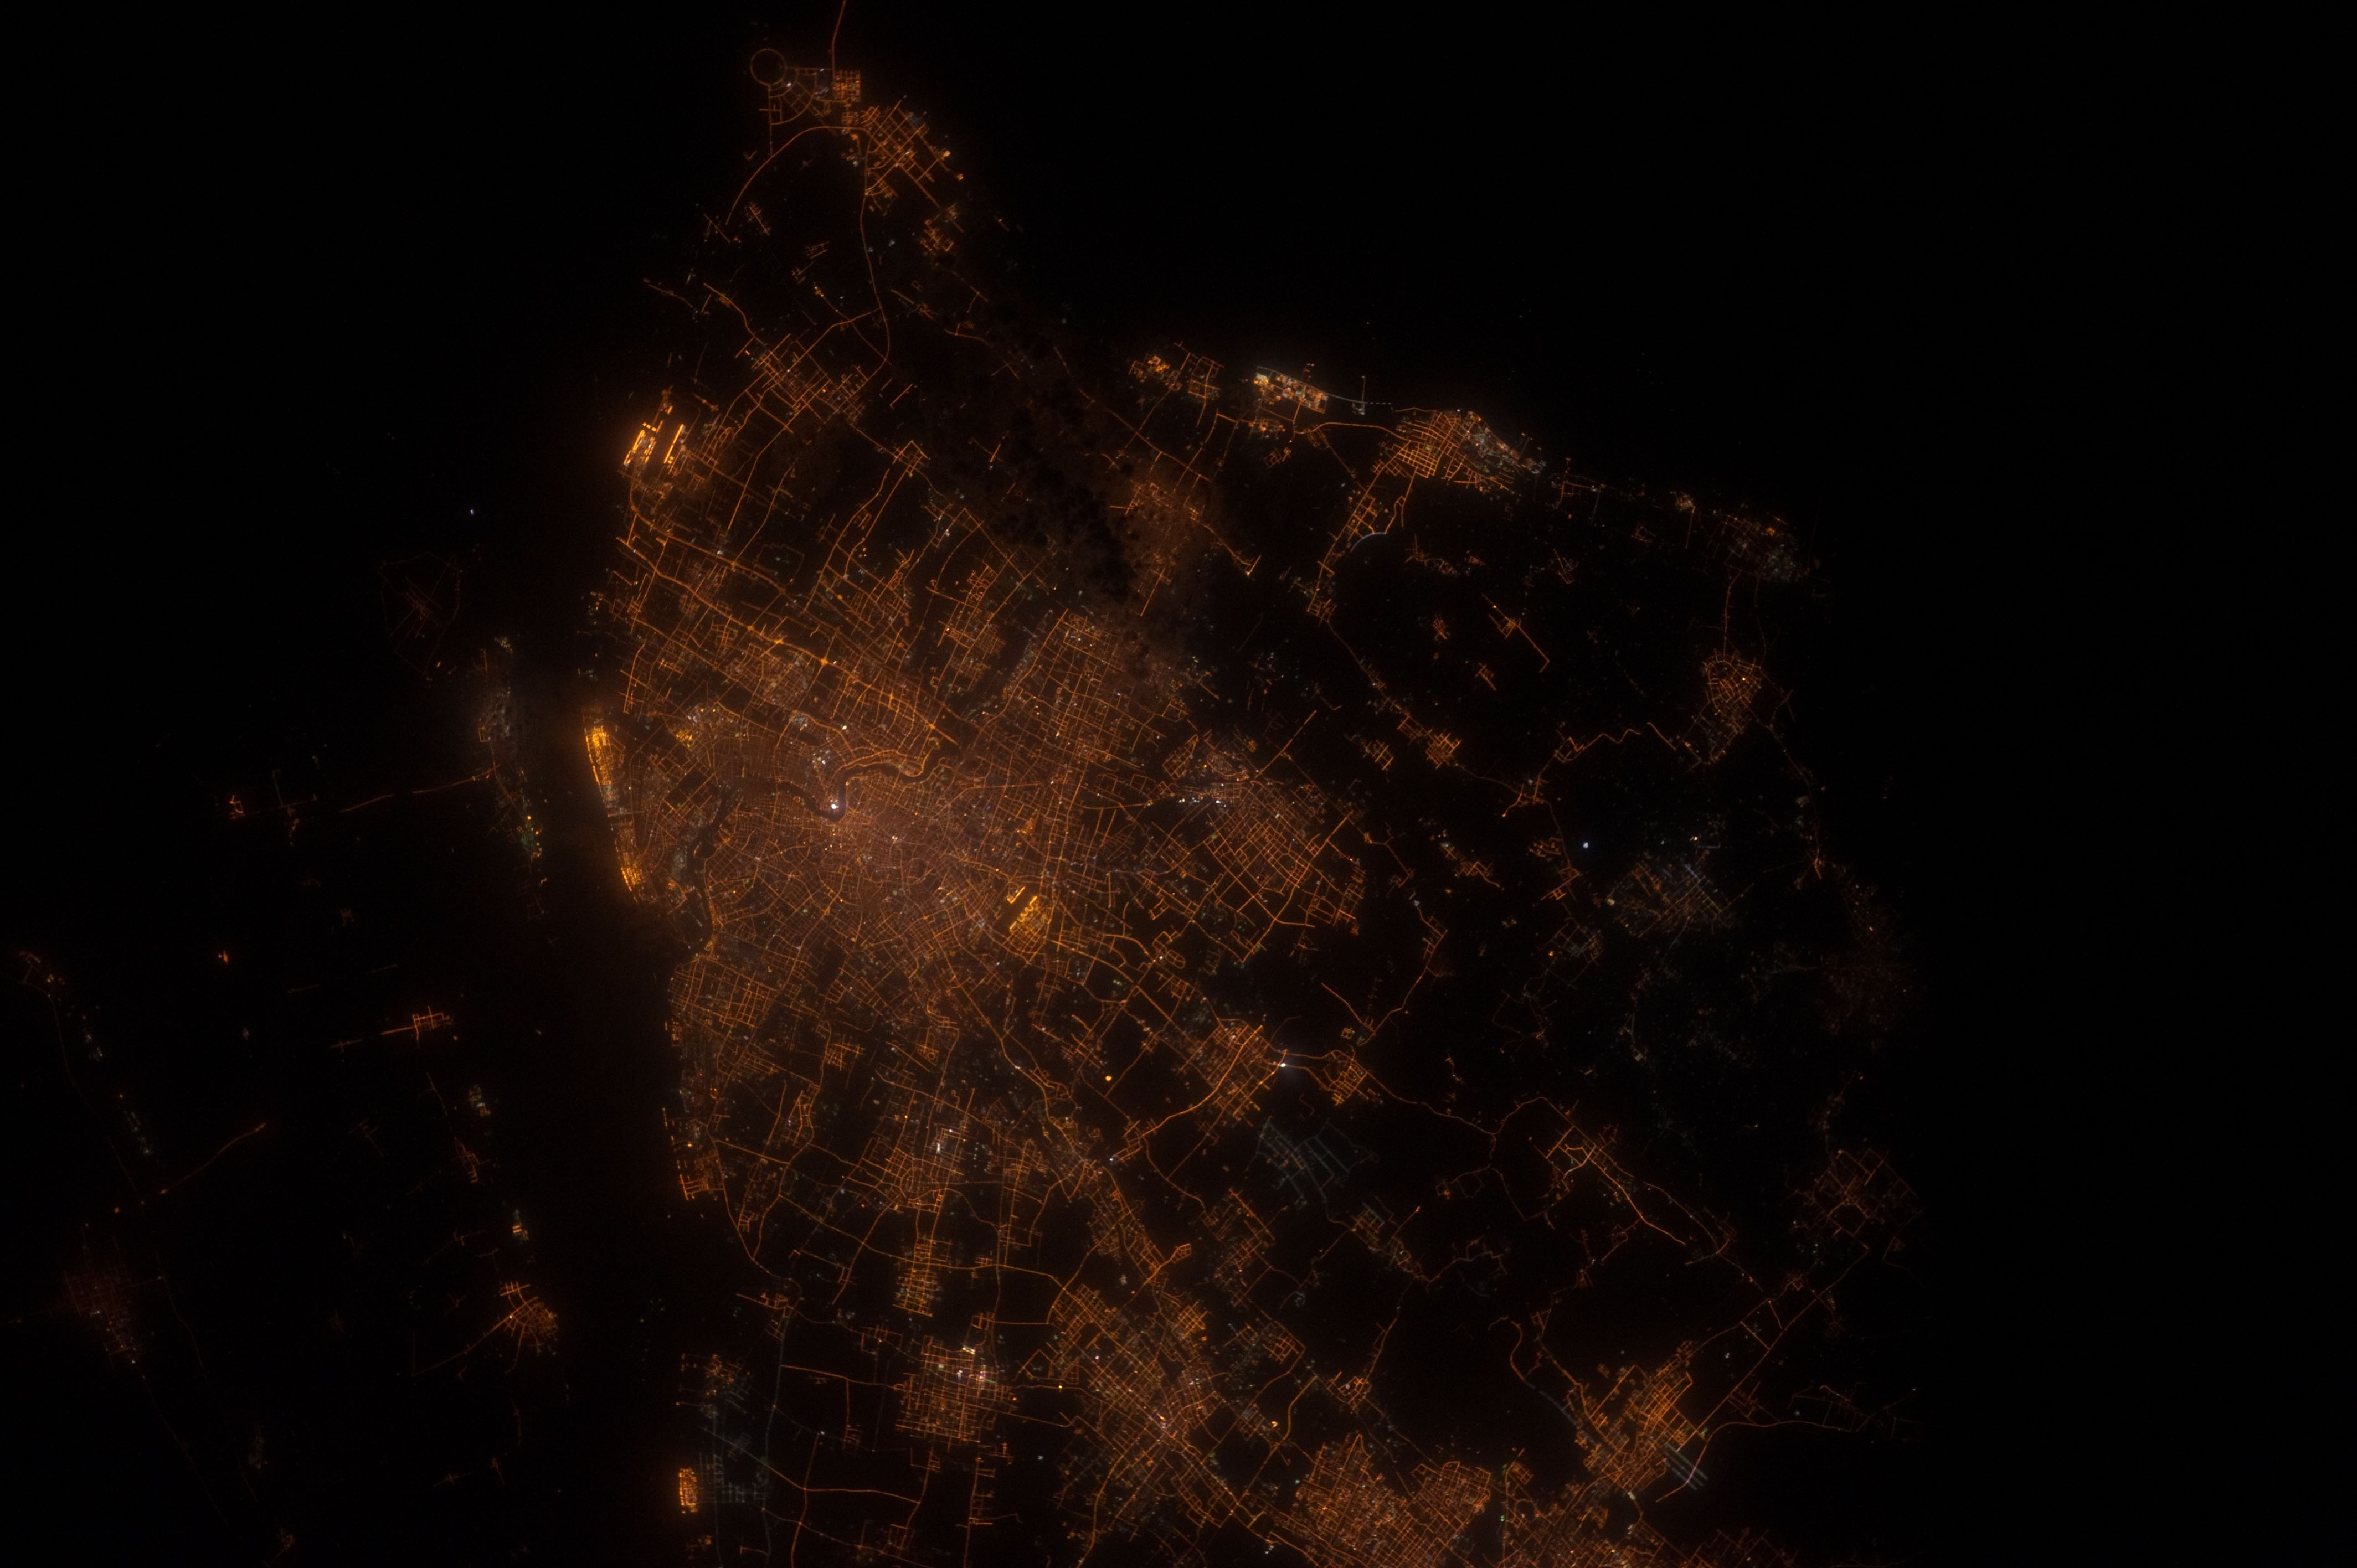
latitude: 31.2
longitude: 121.7
